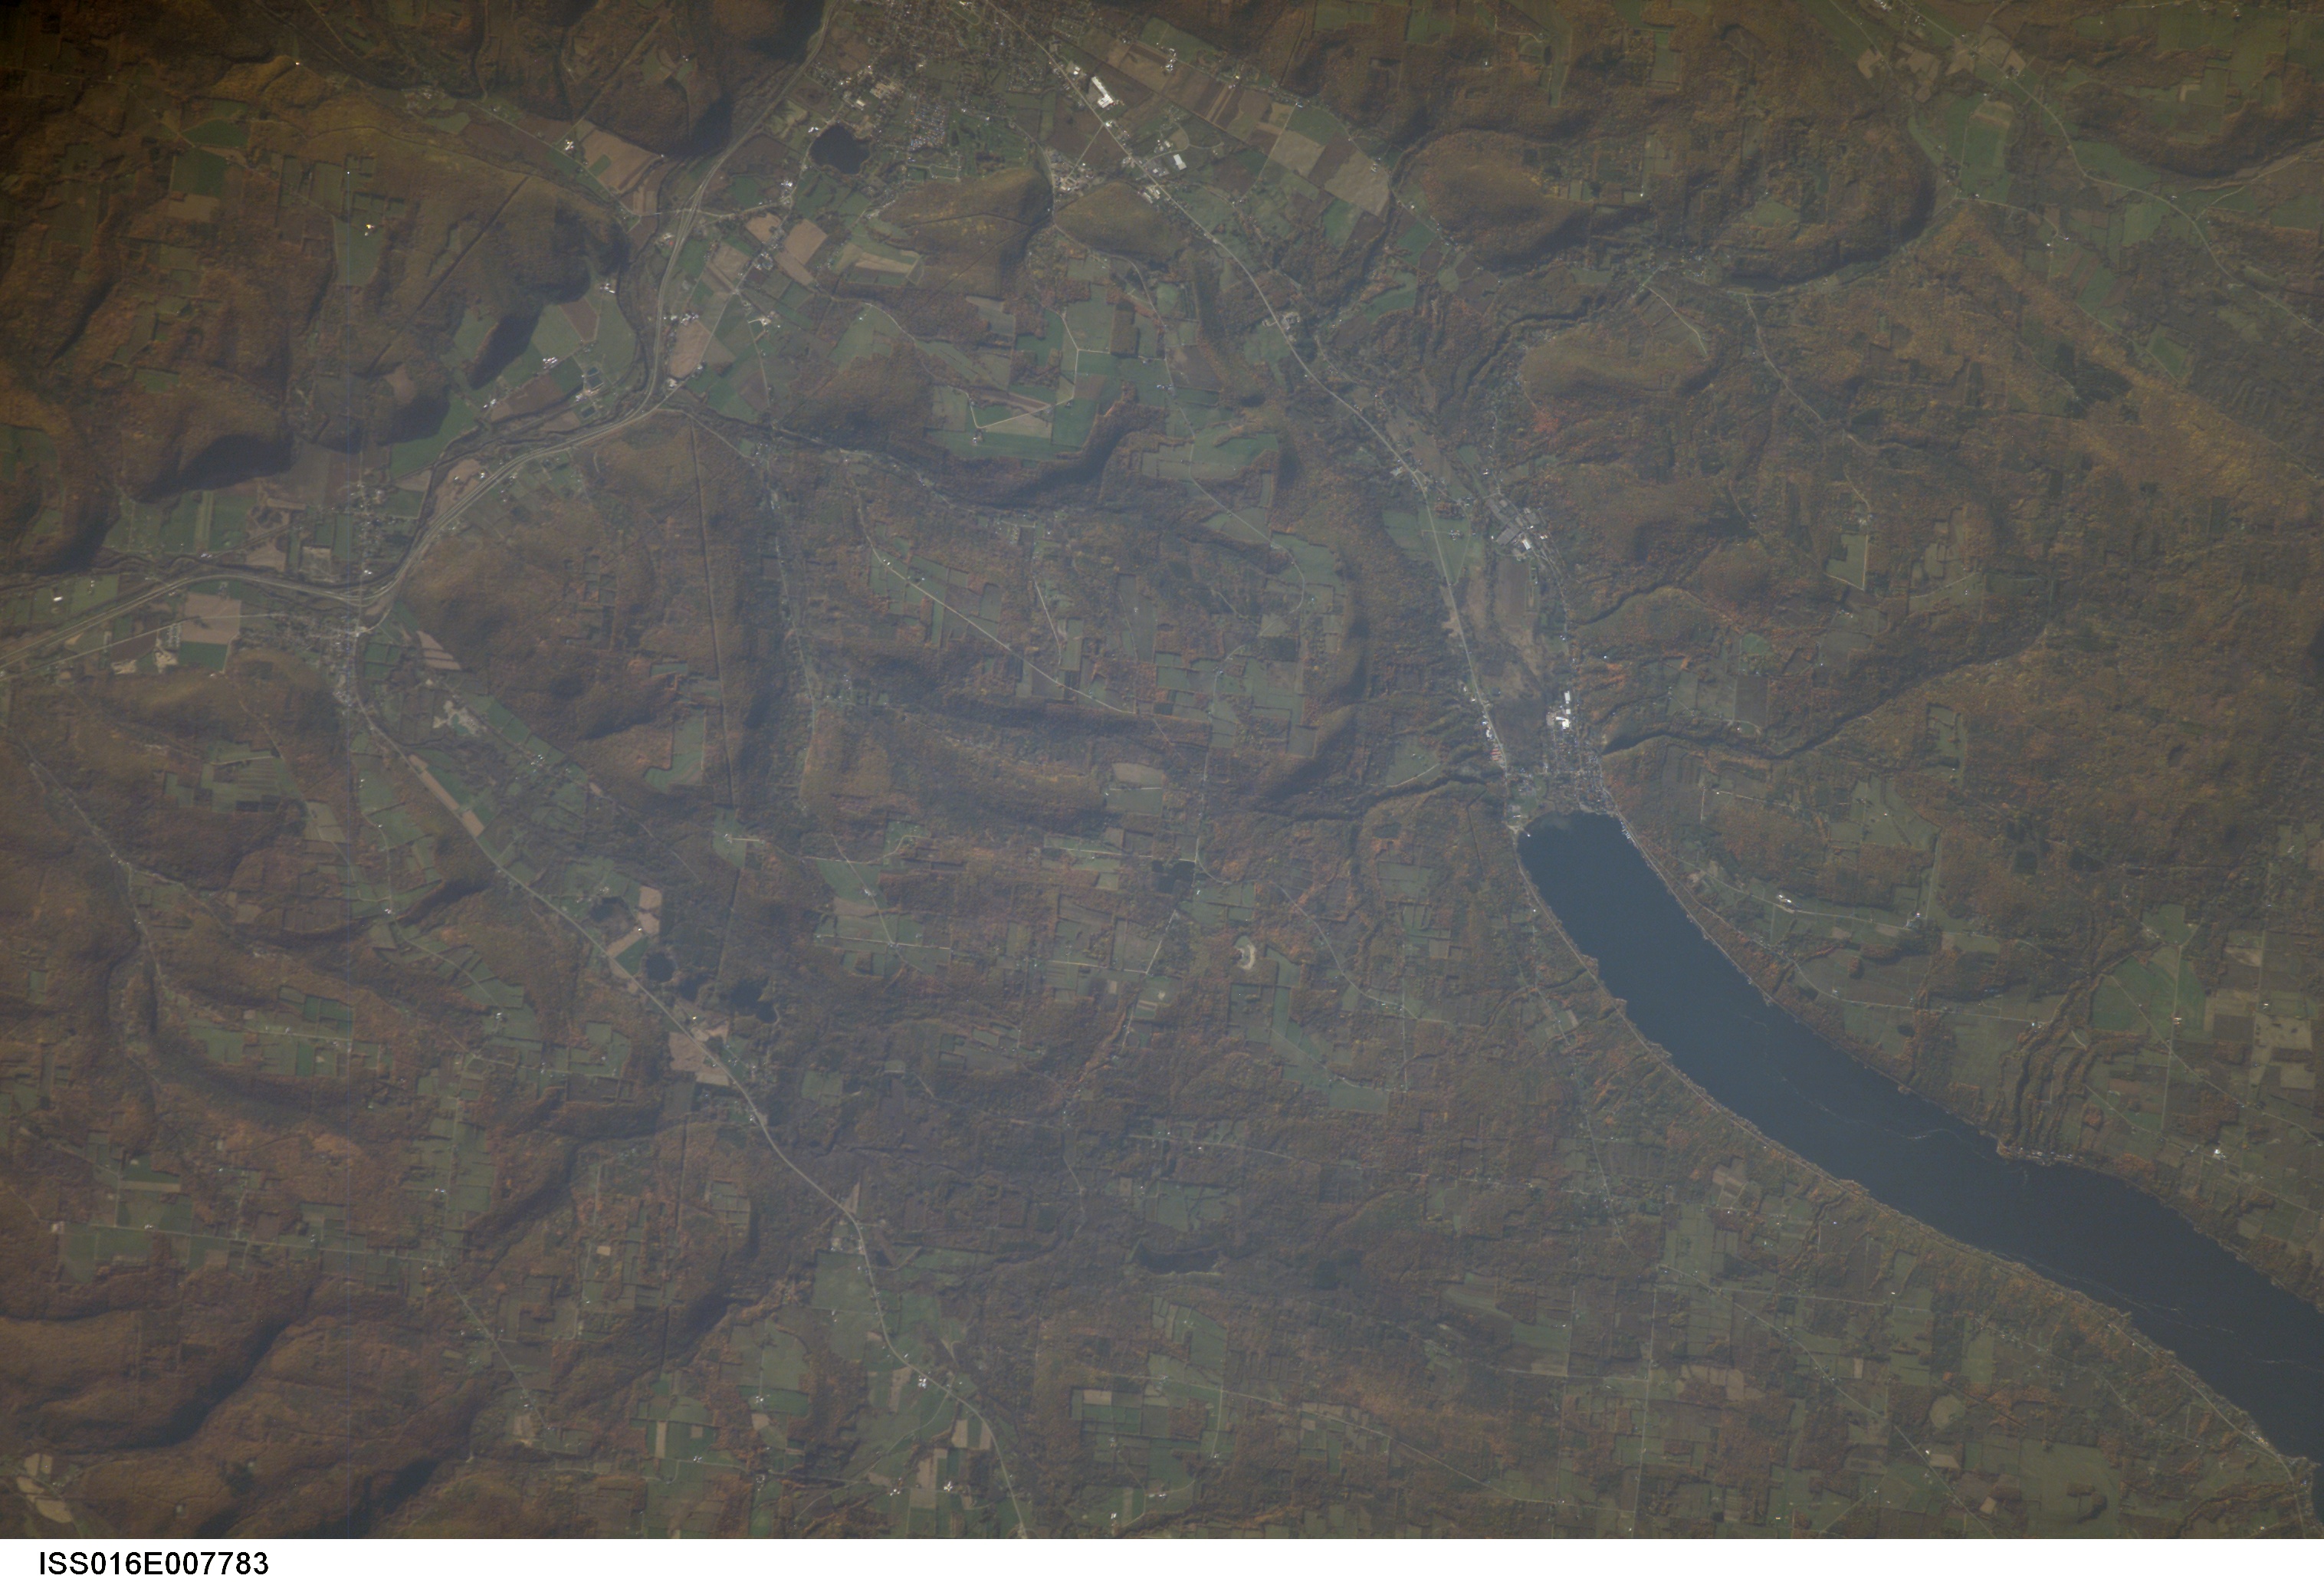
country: USA-NEW YORK
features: KEUKA L., HAMMONDSPORT
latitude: 42.4
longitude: -77.2
